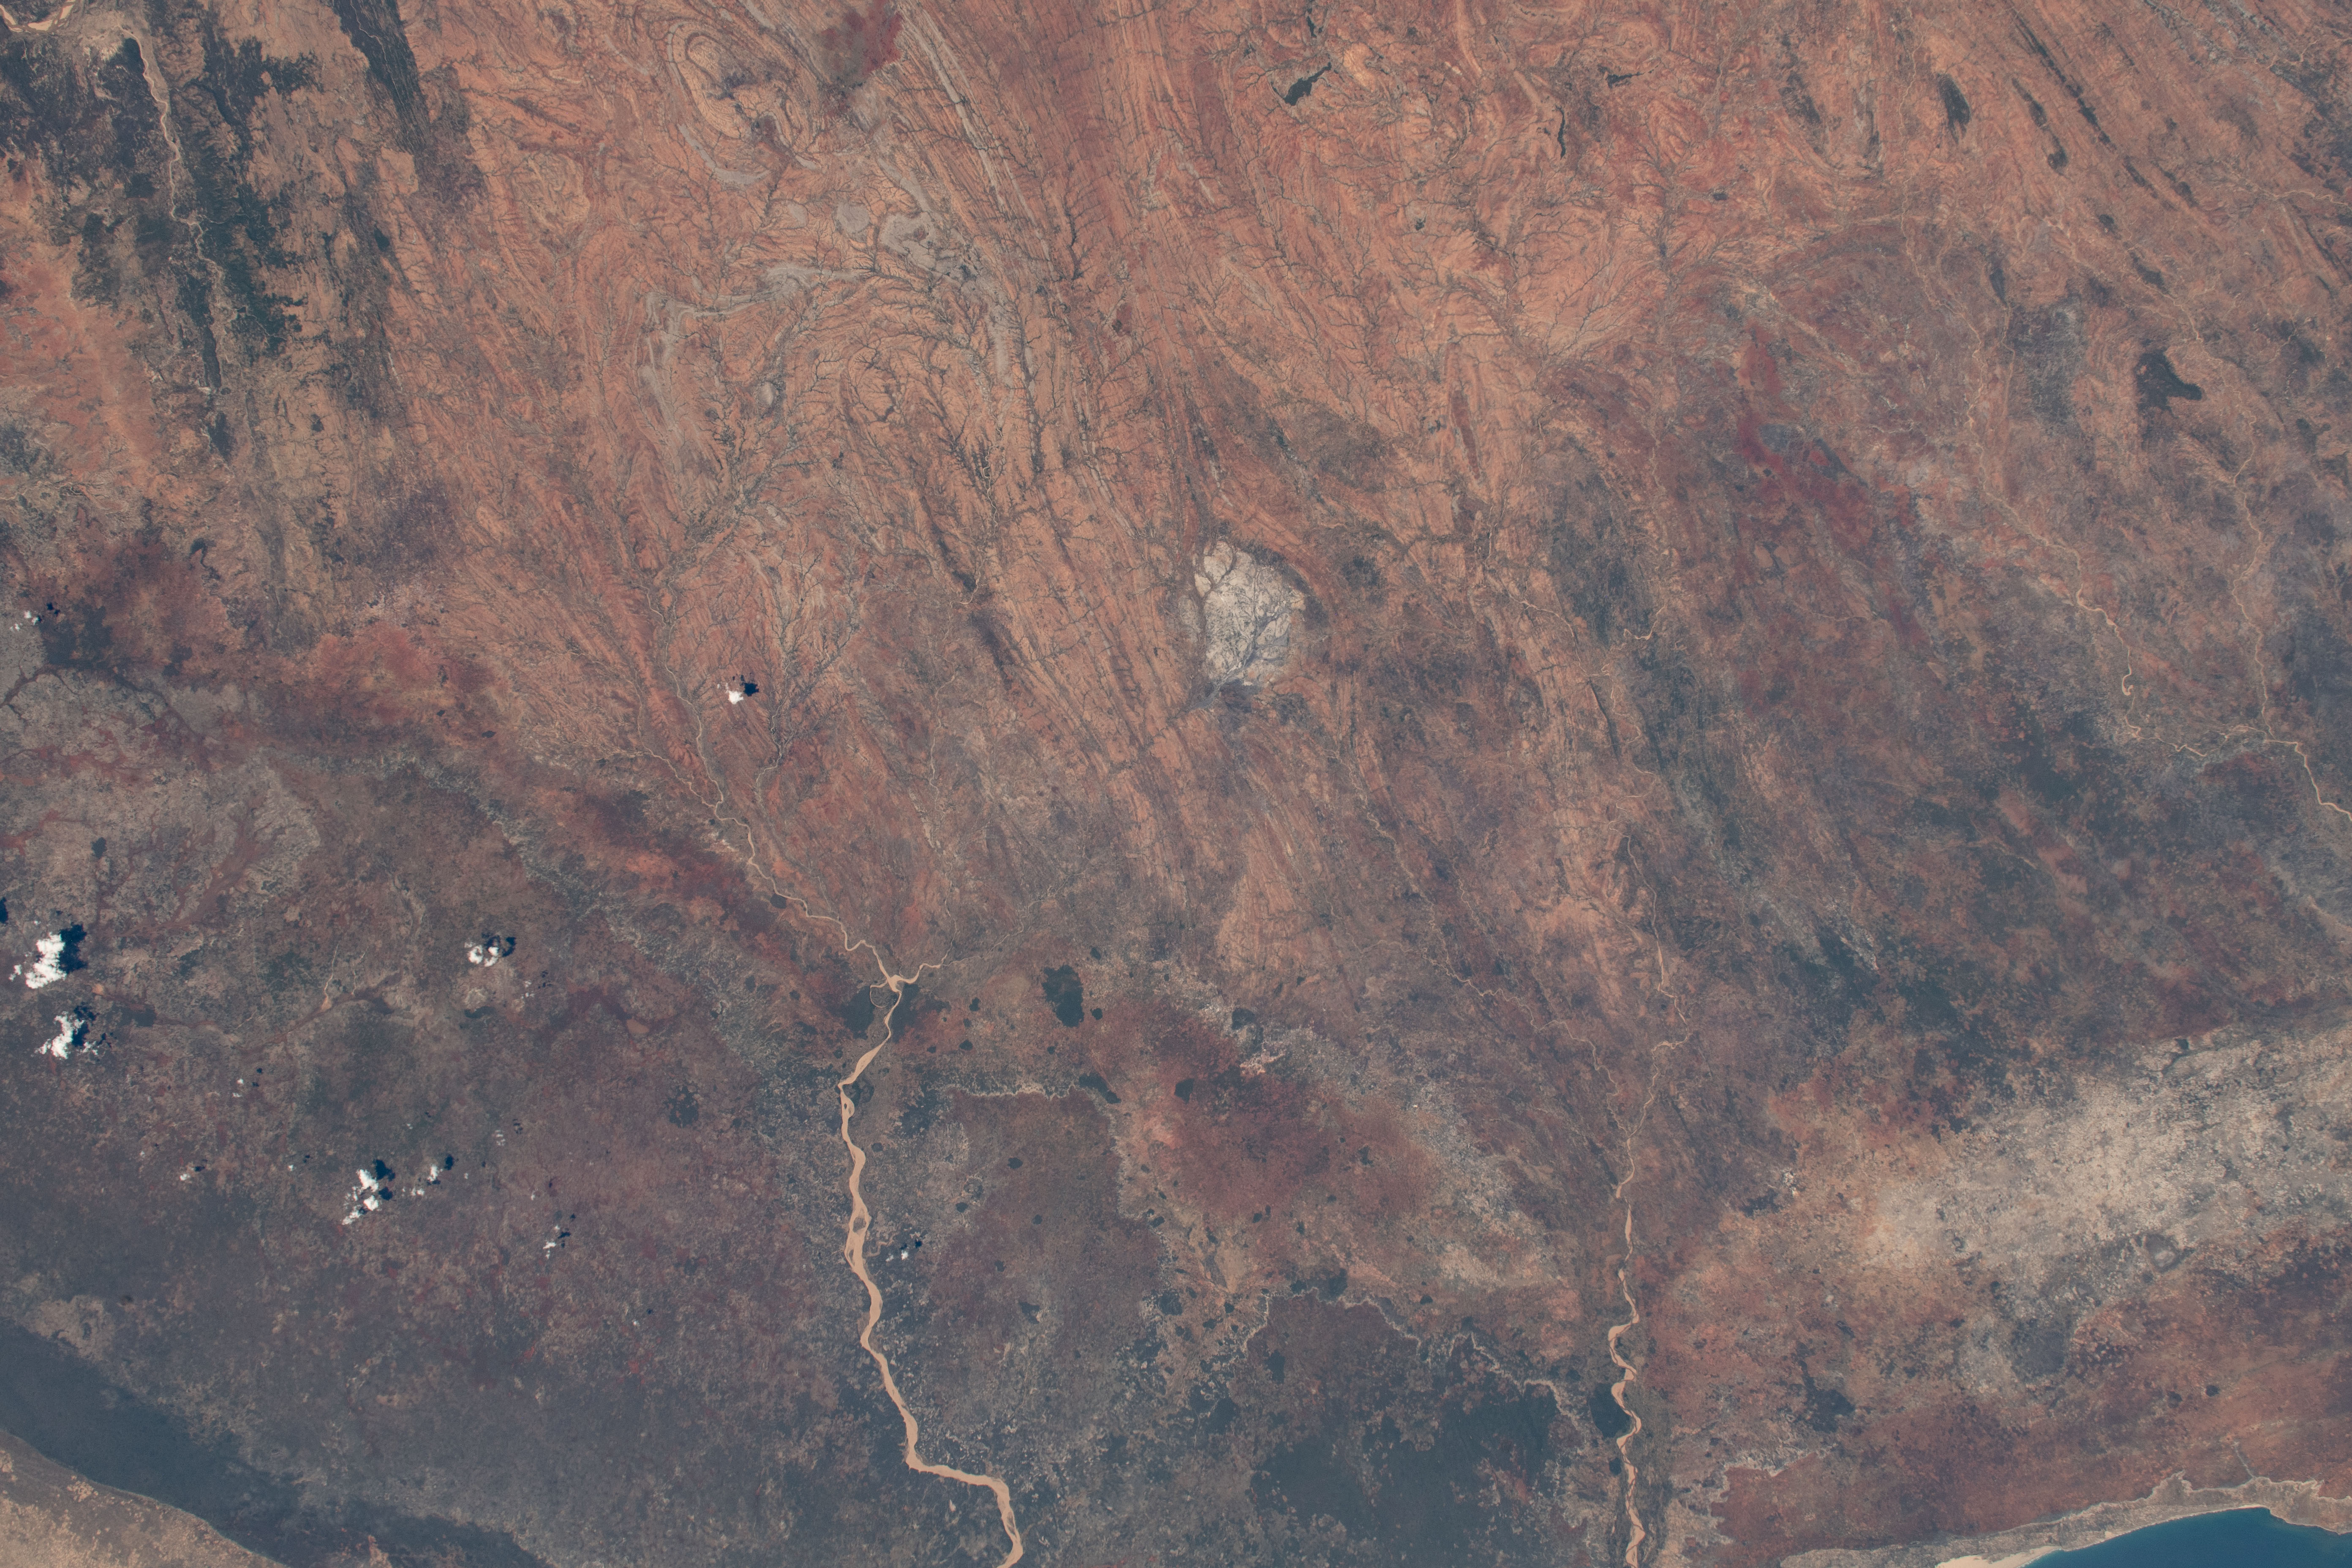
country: MADAGASCAR
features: MADAGASCAR, TOLIARA, LINTA RIVER, MENARANDRA RIVER
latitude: -24.5
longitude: 45.0
